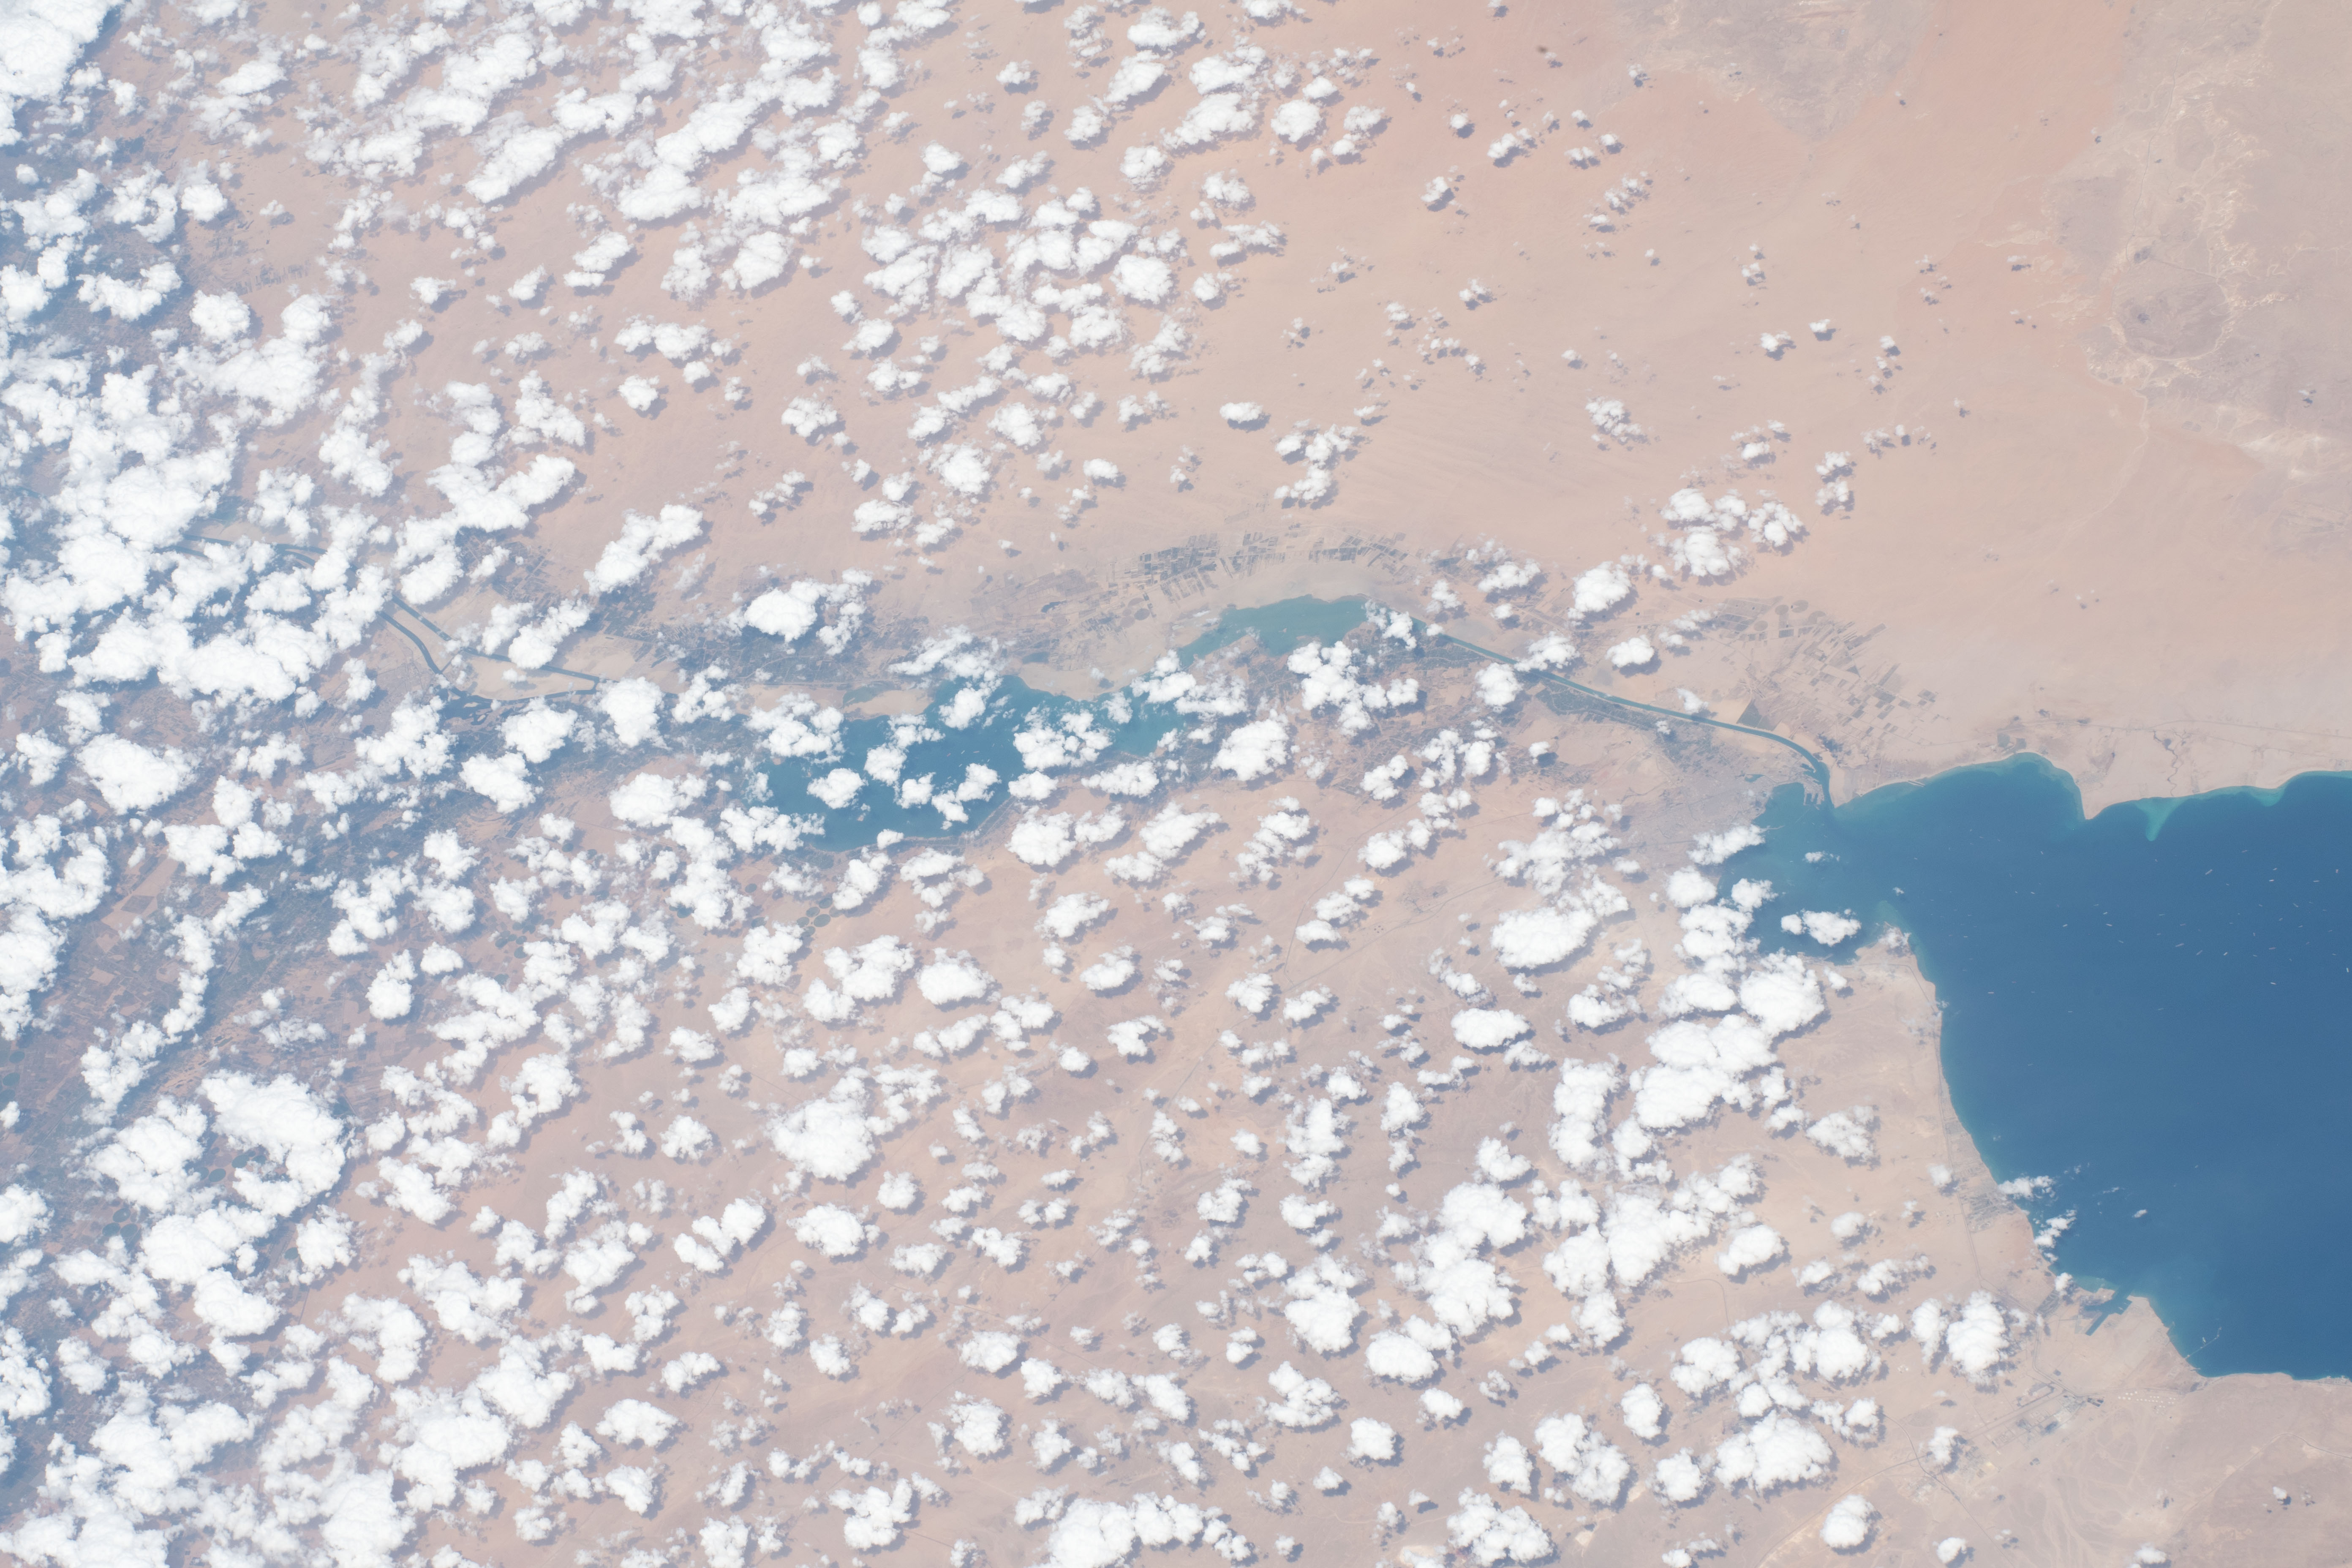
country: EGYPT
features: SUEZ GULF, GREAT BITTER LAKE
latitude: 30.2
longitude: 32.4
